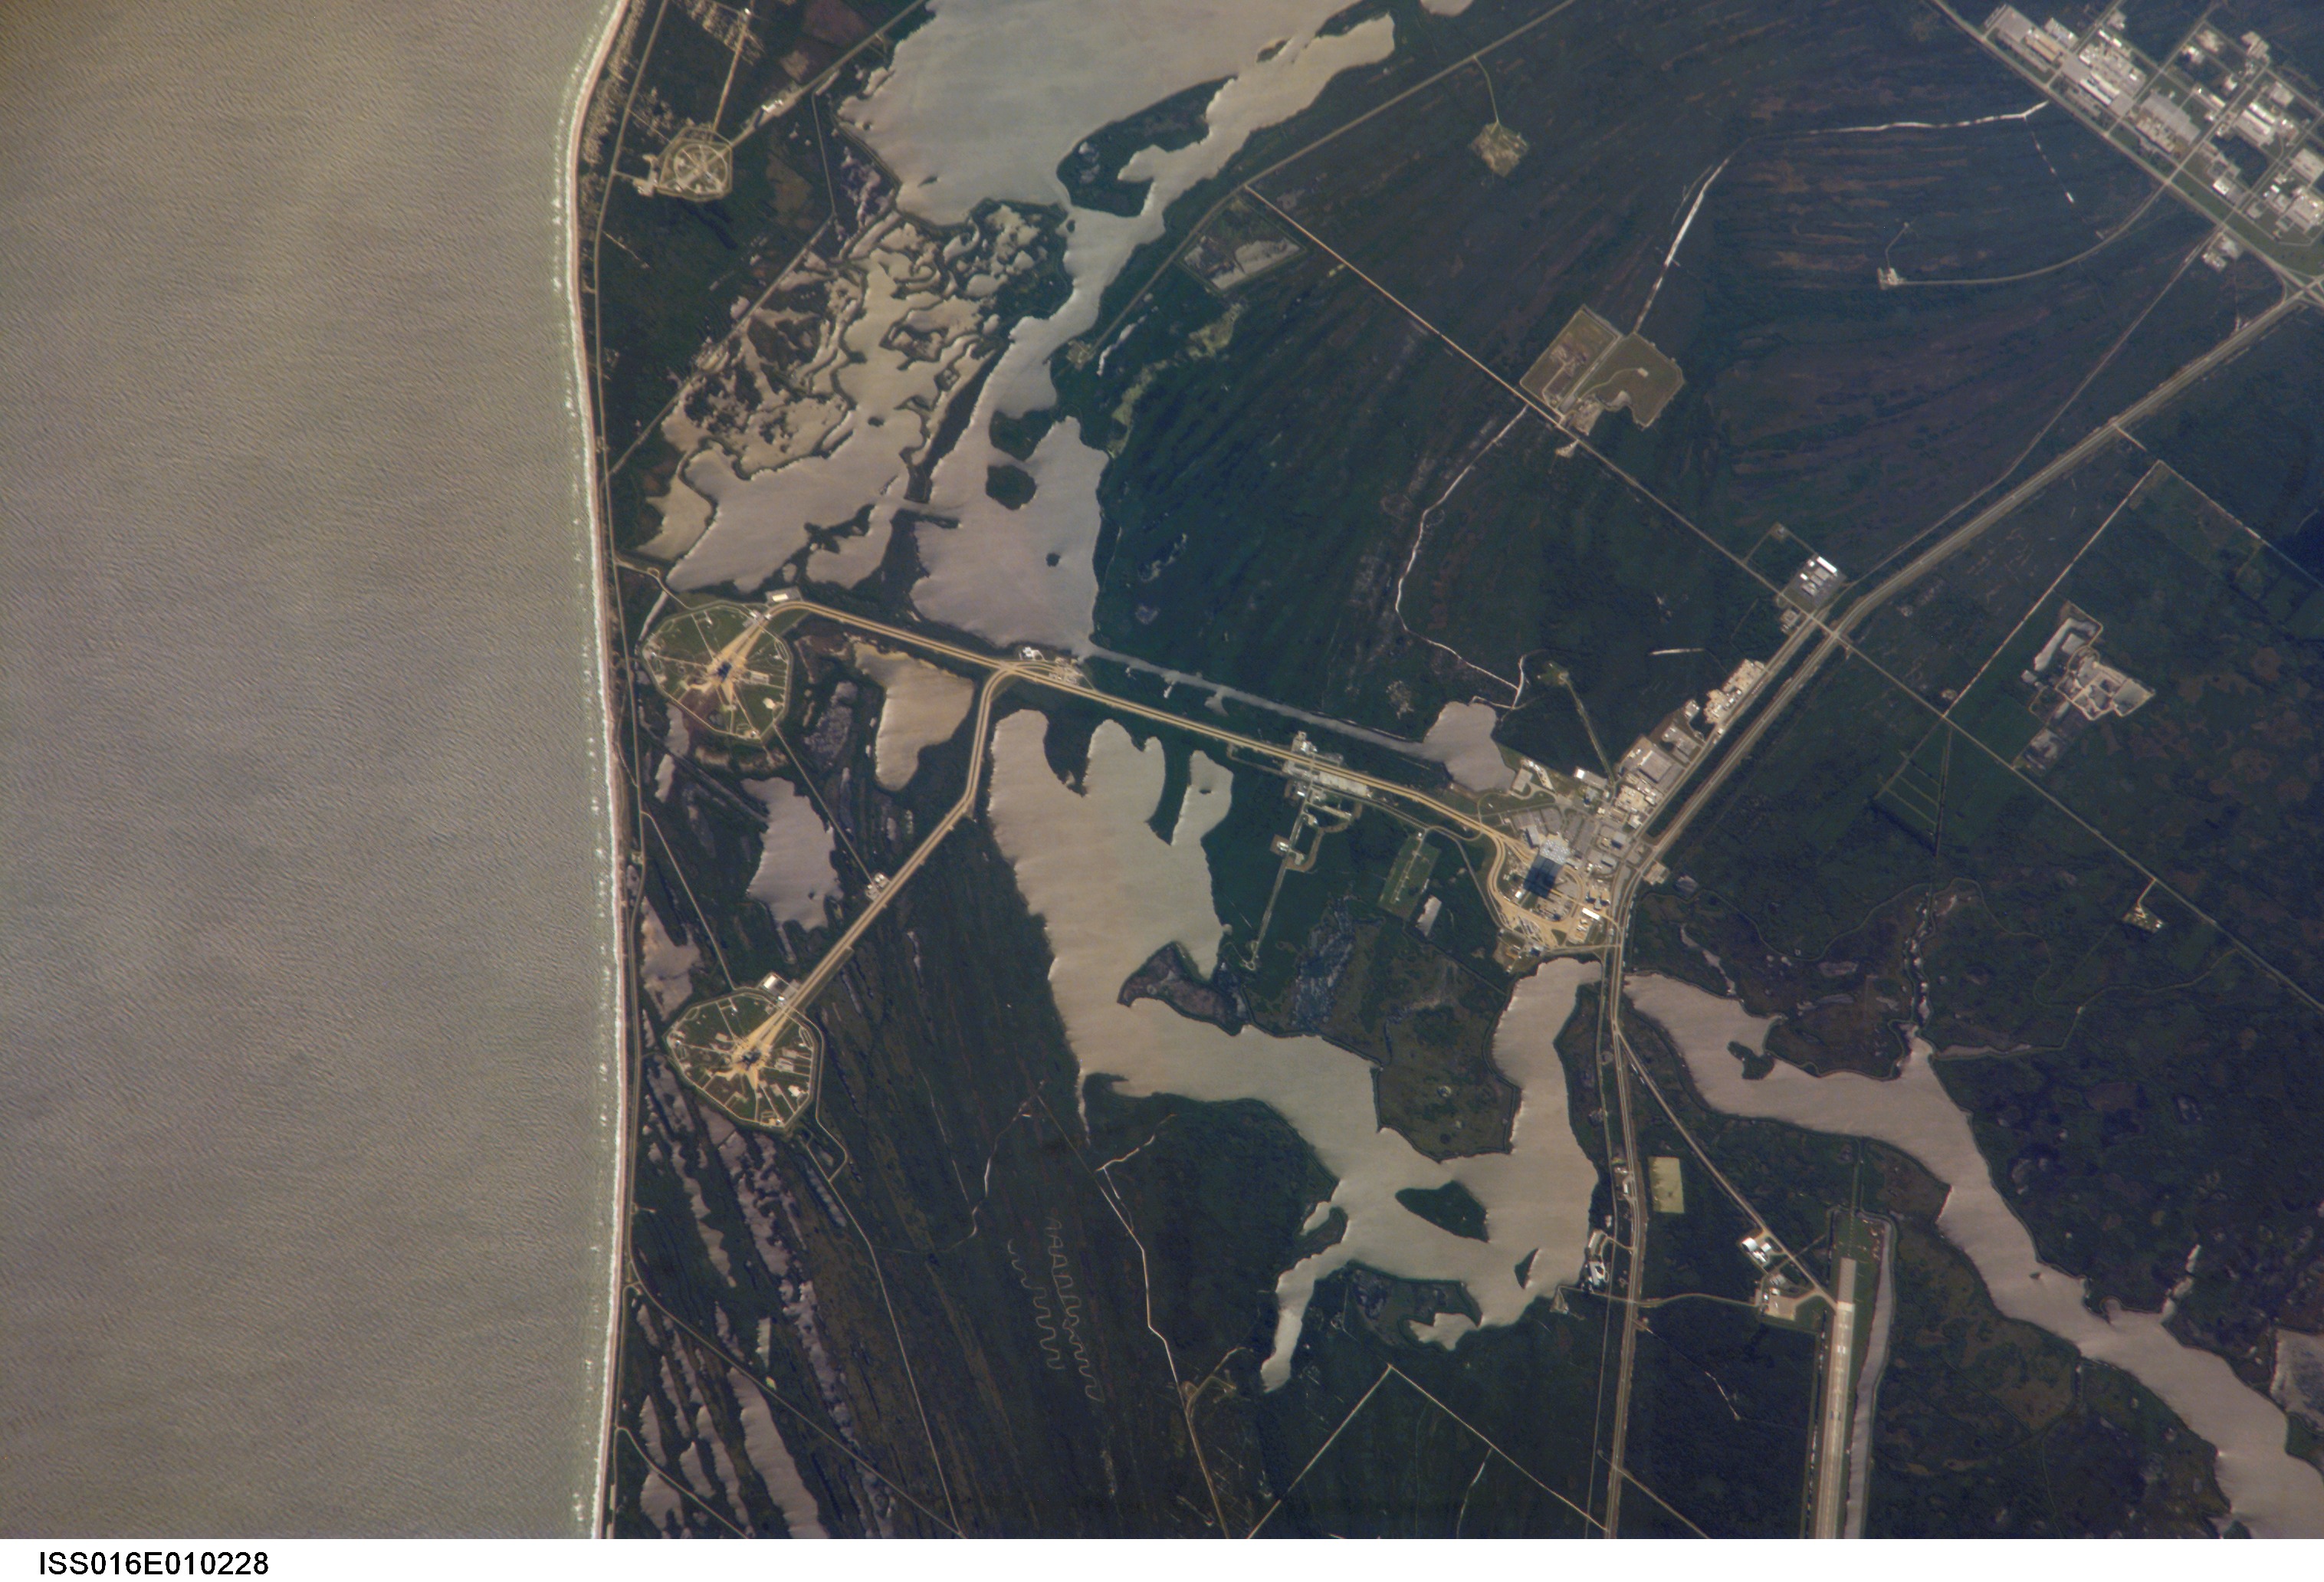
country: USA-FLORIDA
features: KSC, C. CANAVERAL, LAUNCH PADS
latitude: 28.5
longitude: -80.7
